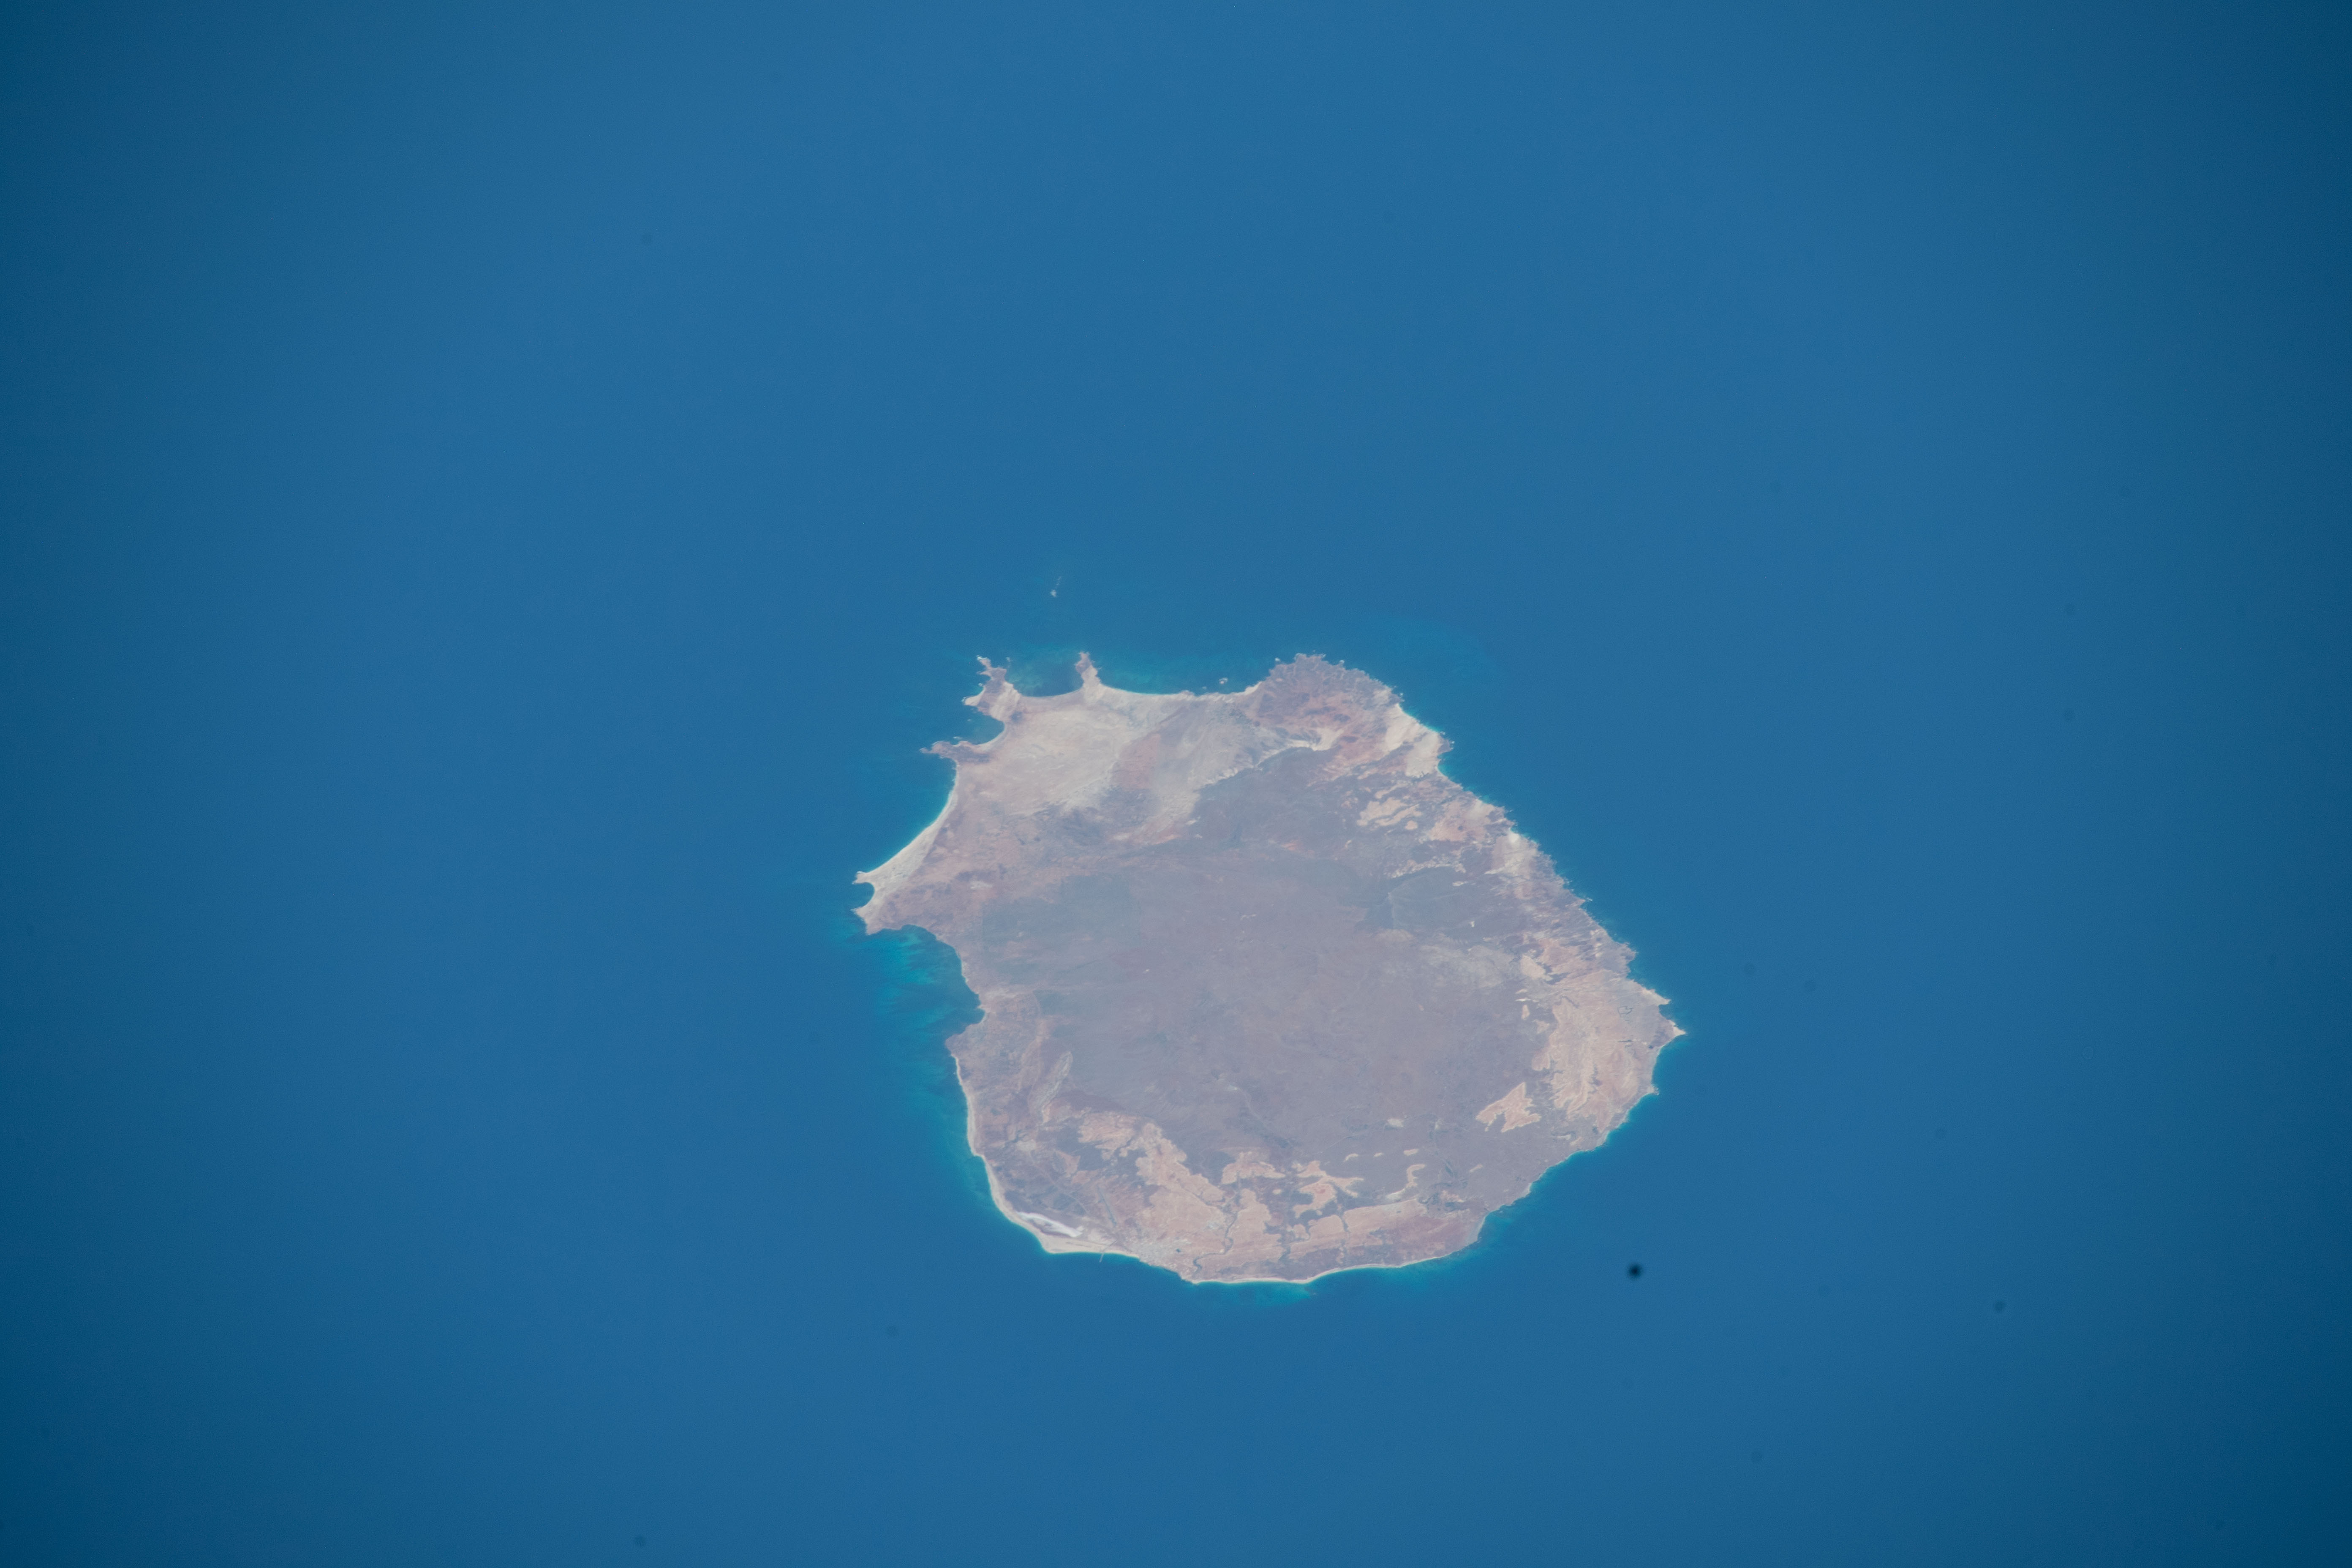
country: CAPE VERDE ISLANDS
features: MONTE PENOSO, MAIO AIRPORT, CAPE VERDE SEAMOUNT
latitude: 15.3
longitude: -23.2
